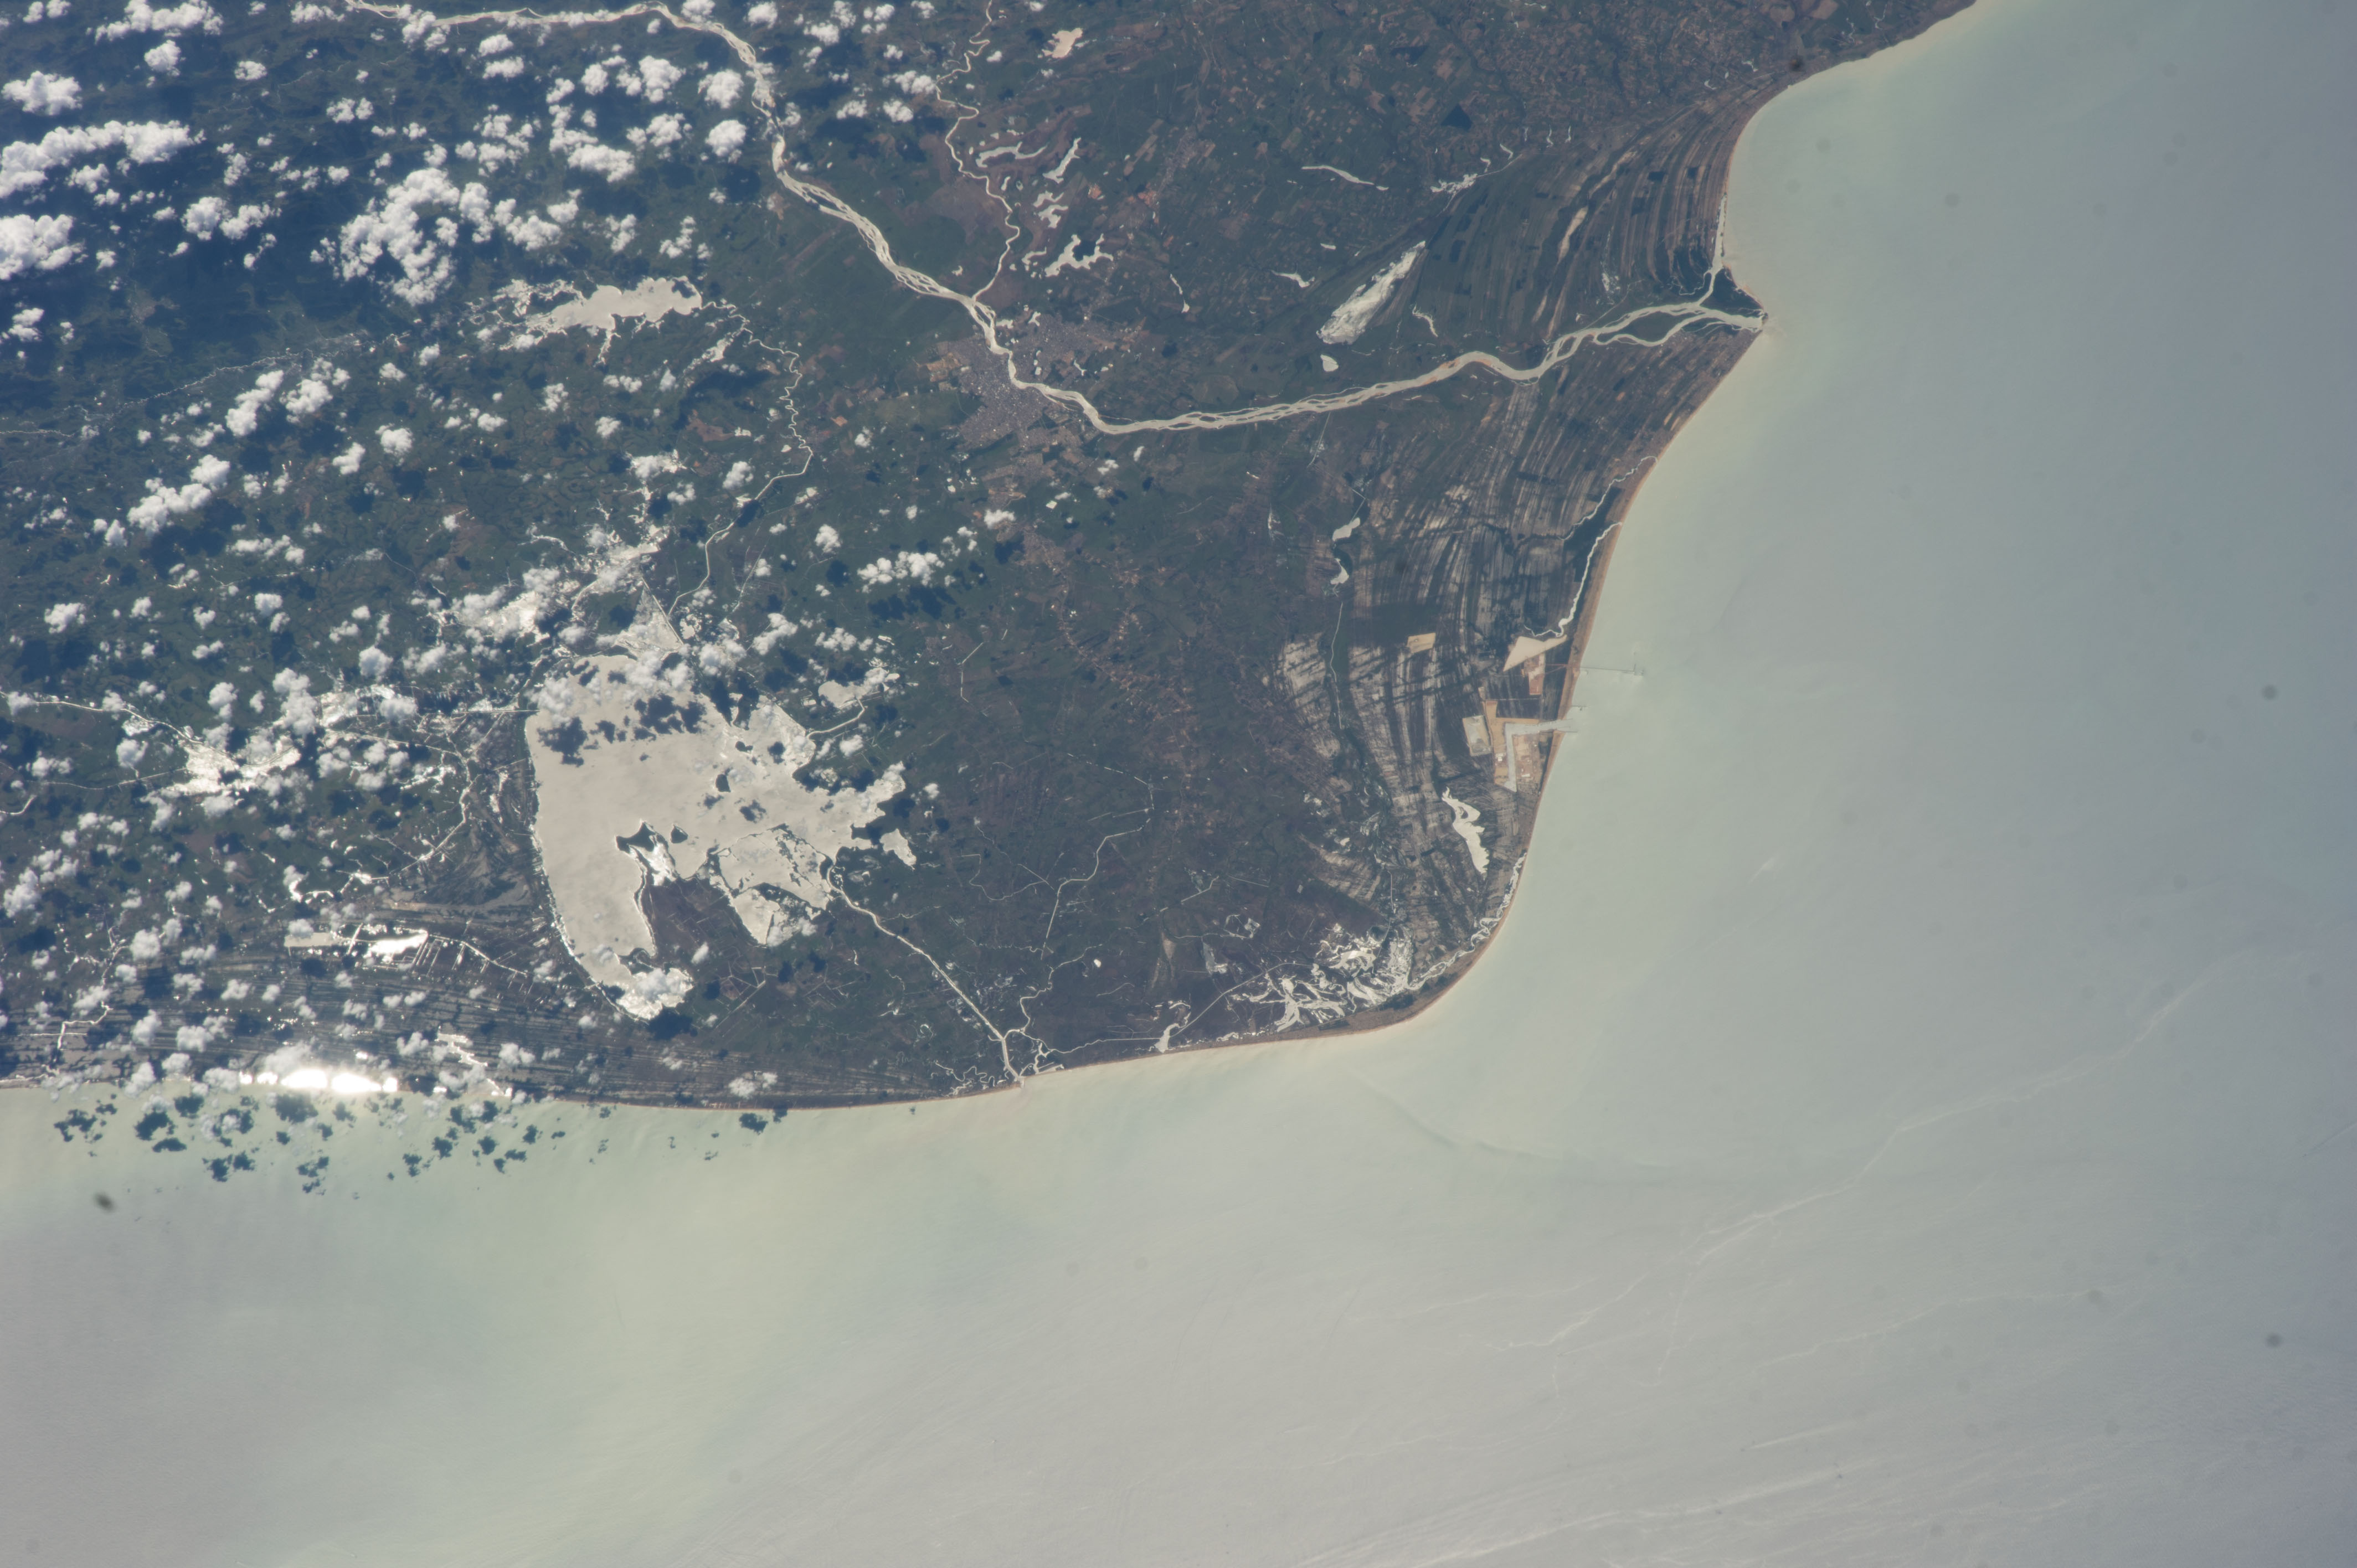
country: BRAZIL
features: FEIA LAKE, CAMPOS, PARAIBA DO SUL RIVER, ATLANTIC OCEAN
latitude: -21.9
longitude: -41.2
